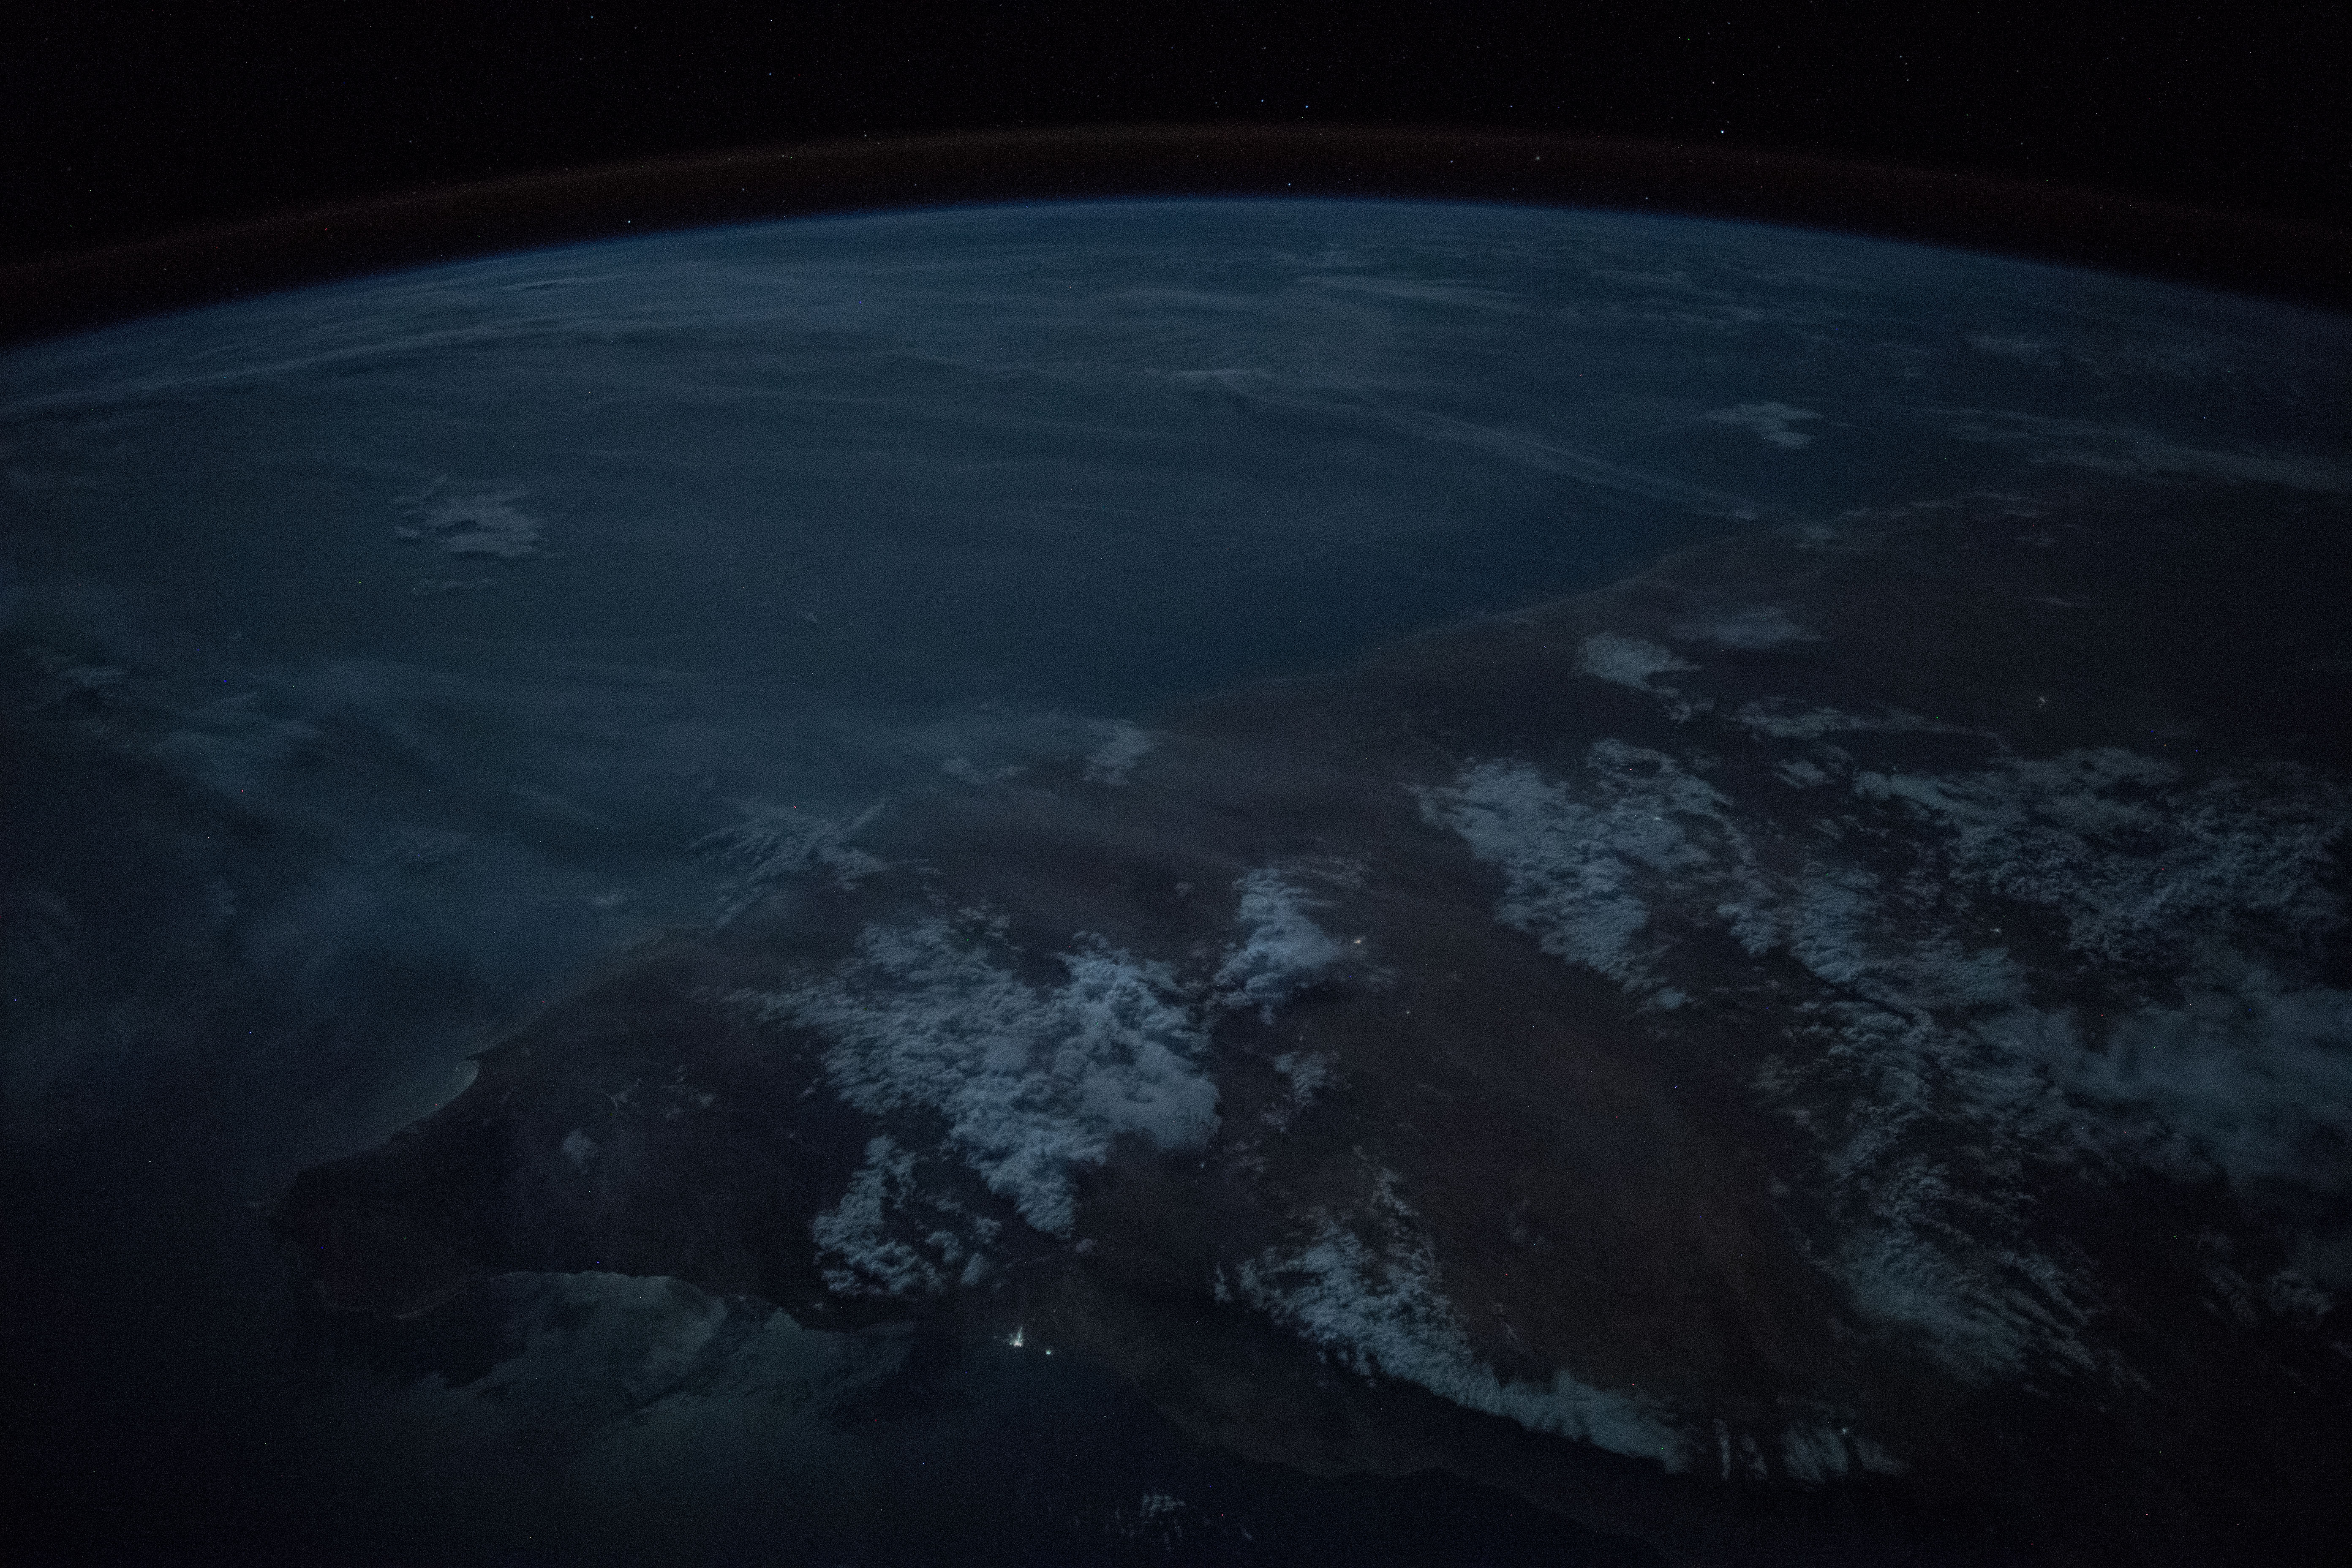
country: SOMALIA
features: GULF OF ADEN, OGO MOUNTAINS, BOSASO CITY, HAYLAN CITY, BURCO CITY, EYL CITY, NIGHT, EARTH LIMB
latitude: 8.4
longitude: 49.4
